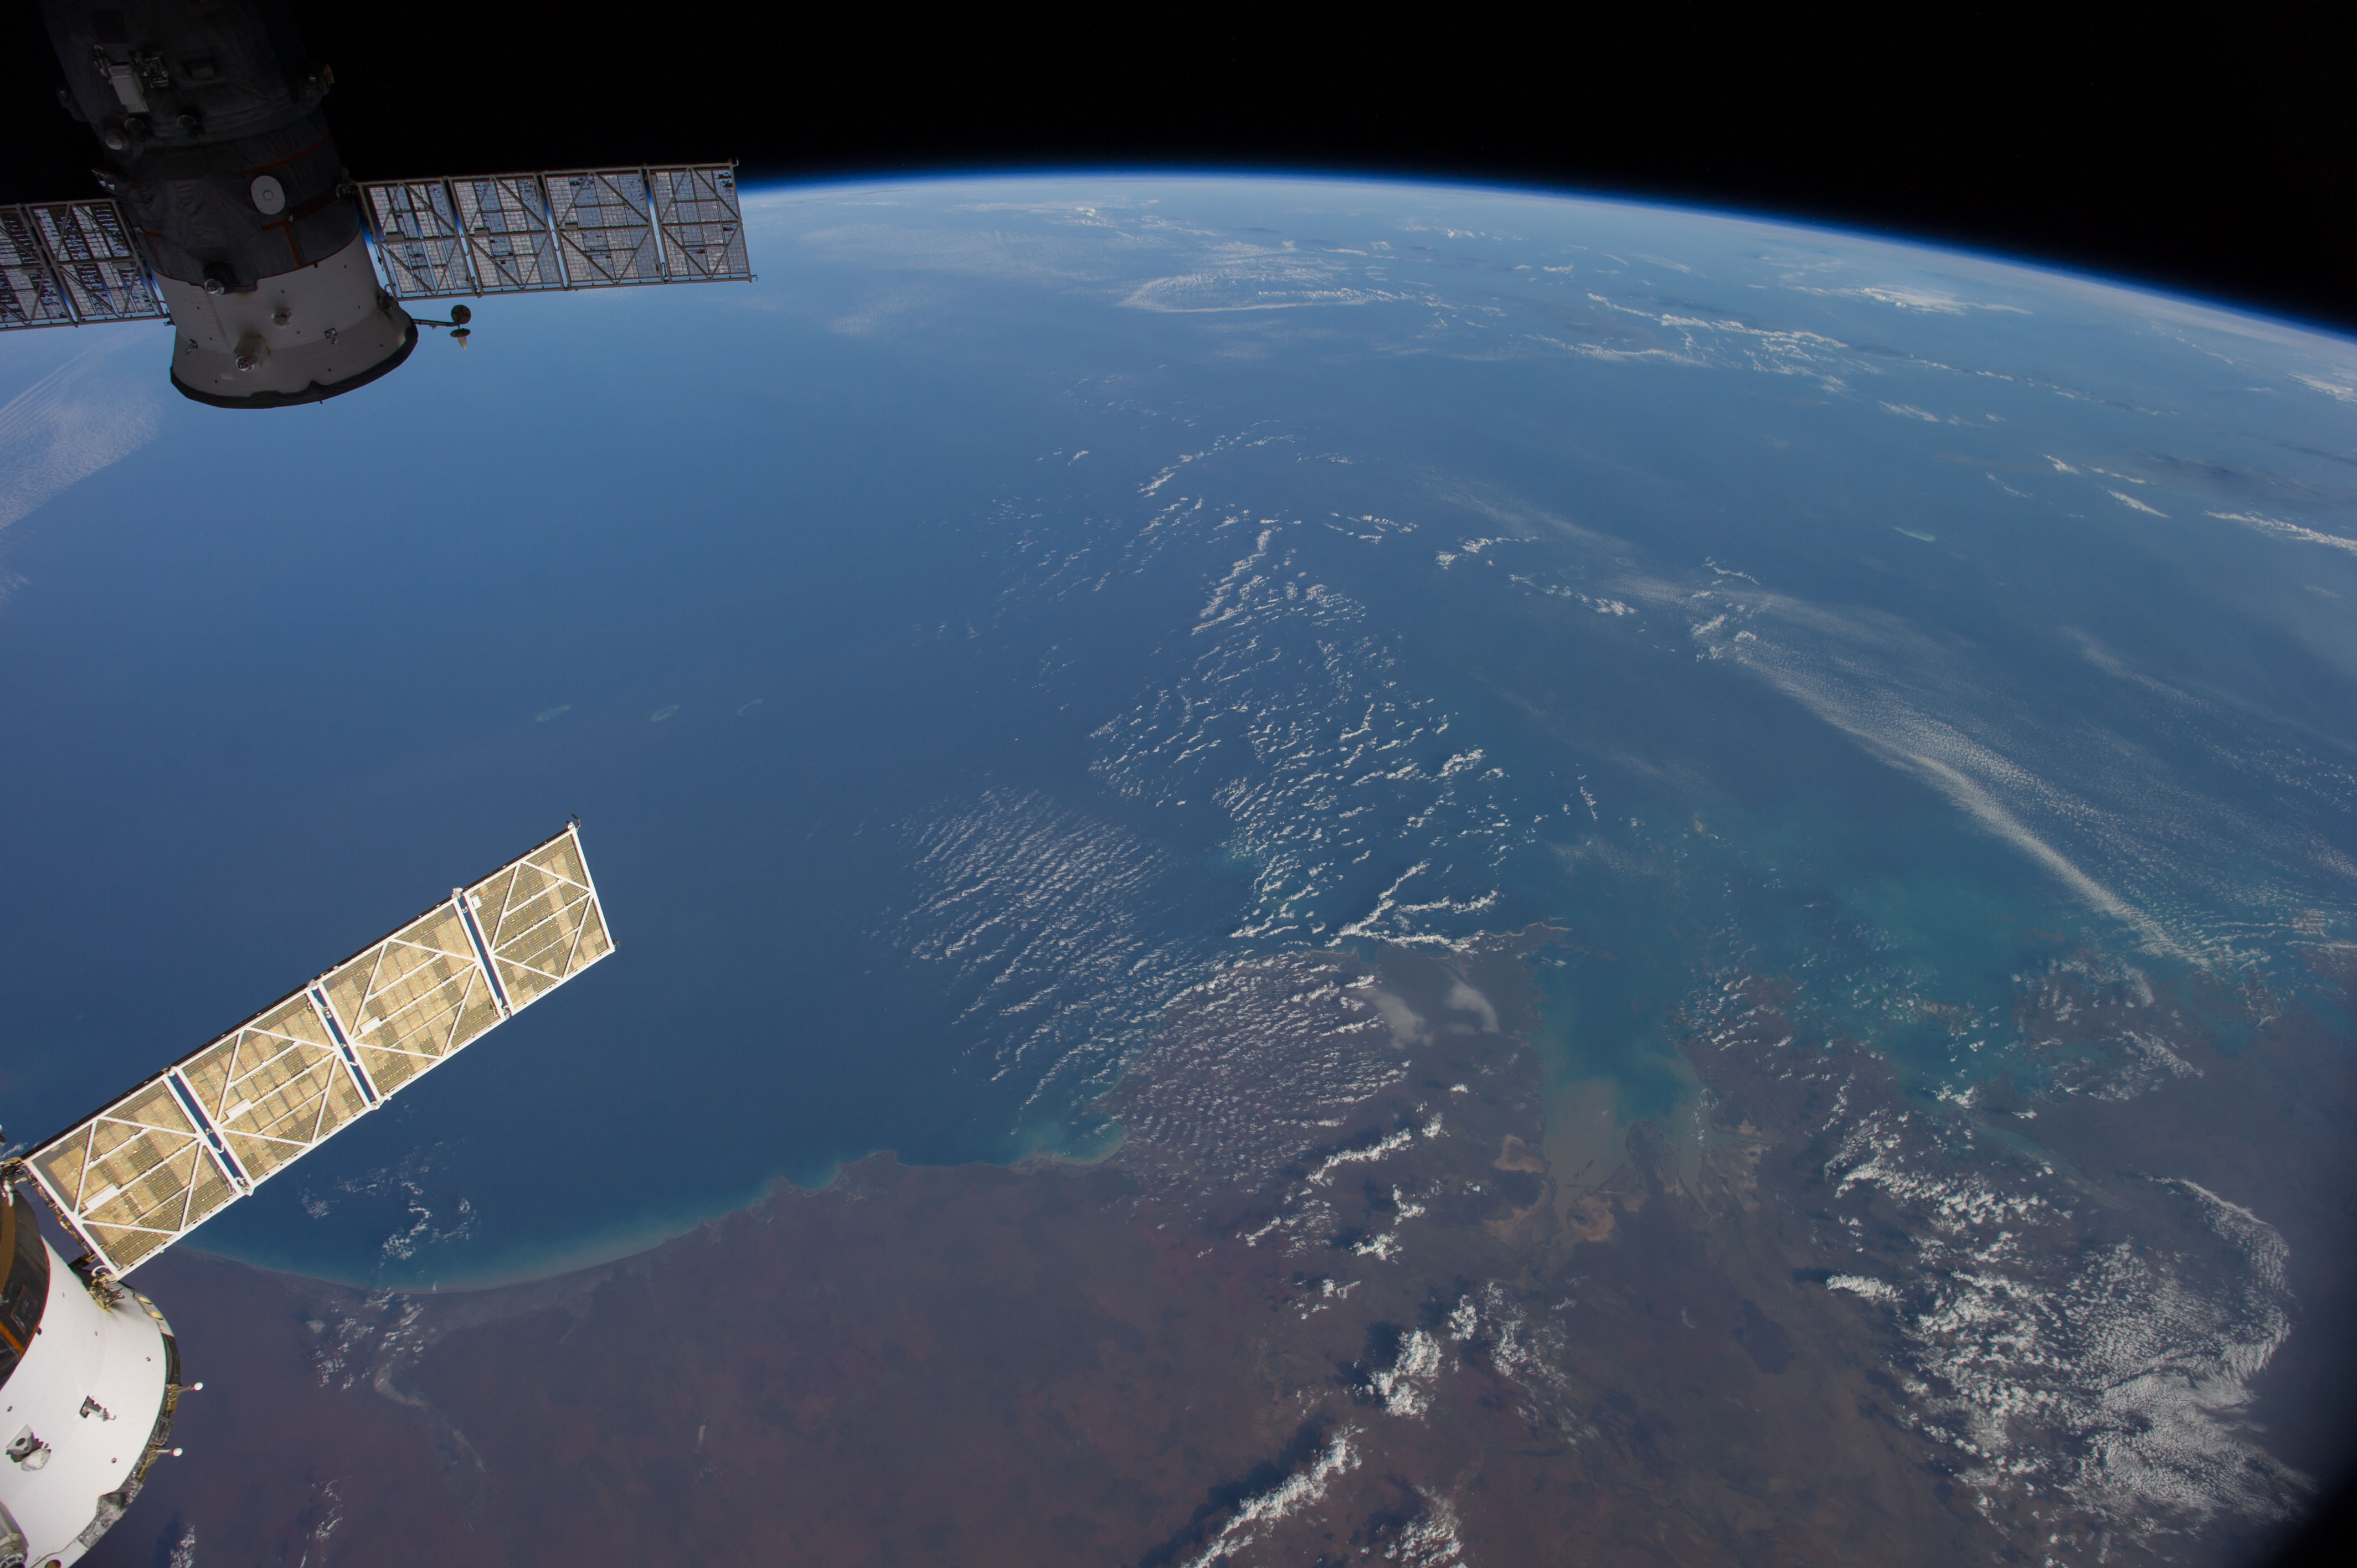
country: AUSTRALIA-WA
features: INDIAN O., KING SOUND, ATMOSPHERIC LIMB
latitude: -17.0
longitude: 121.5
